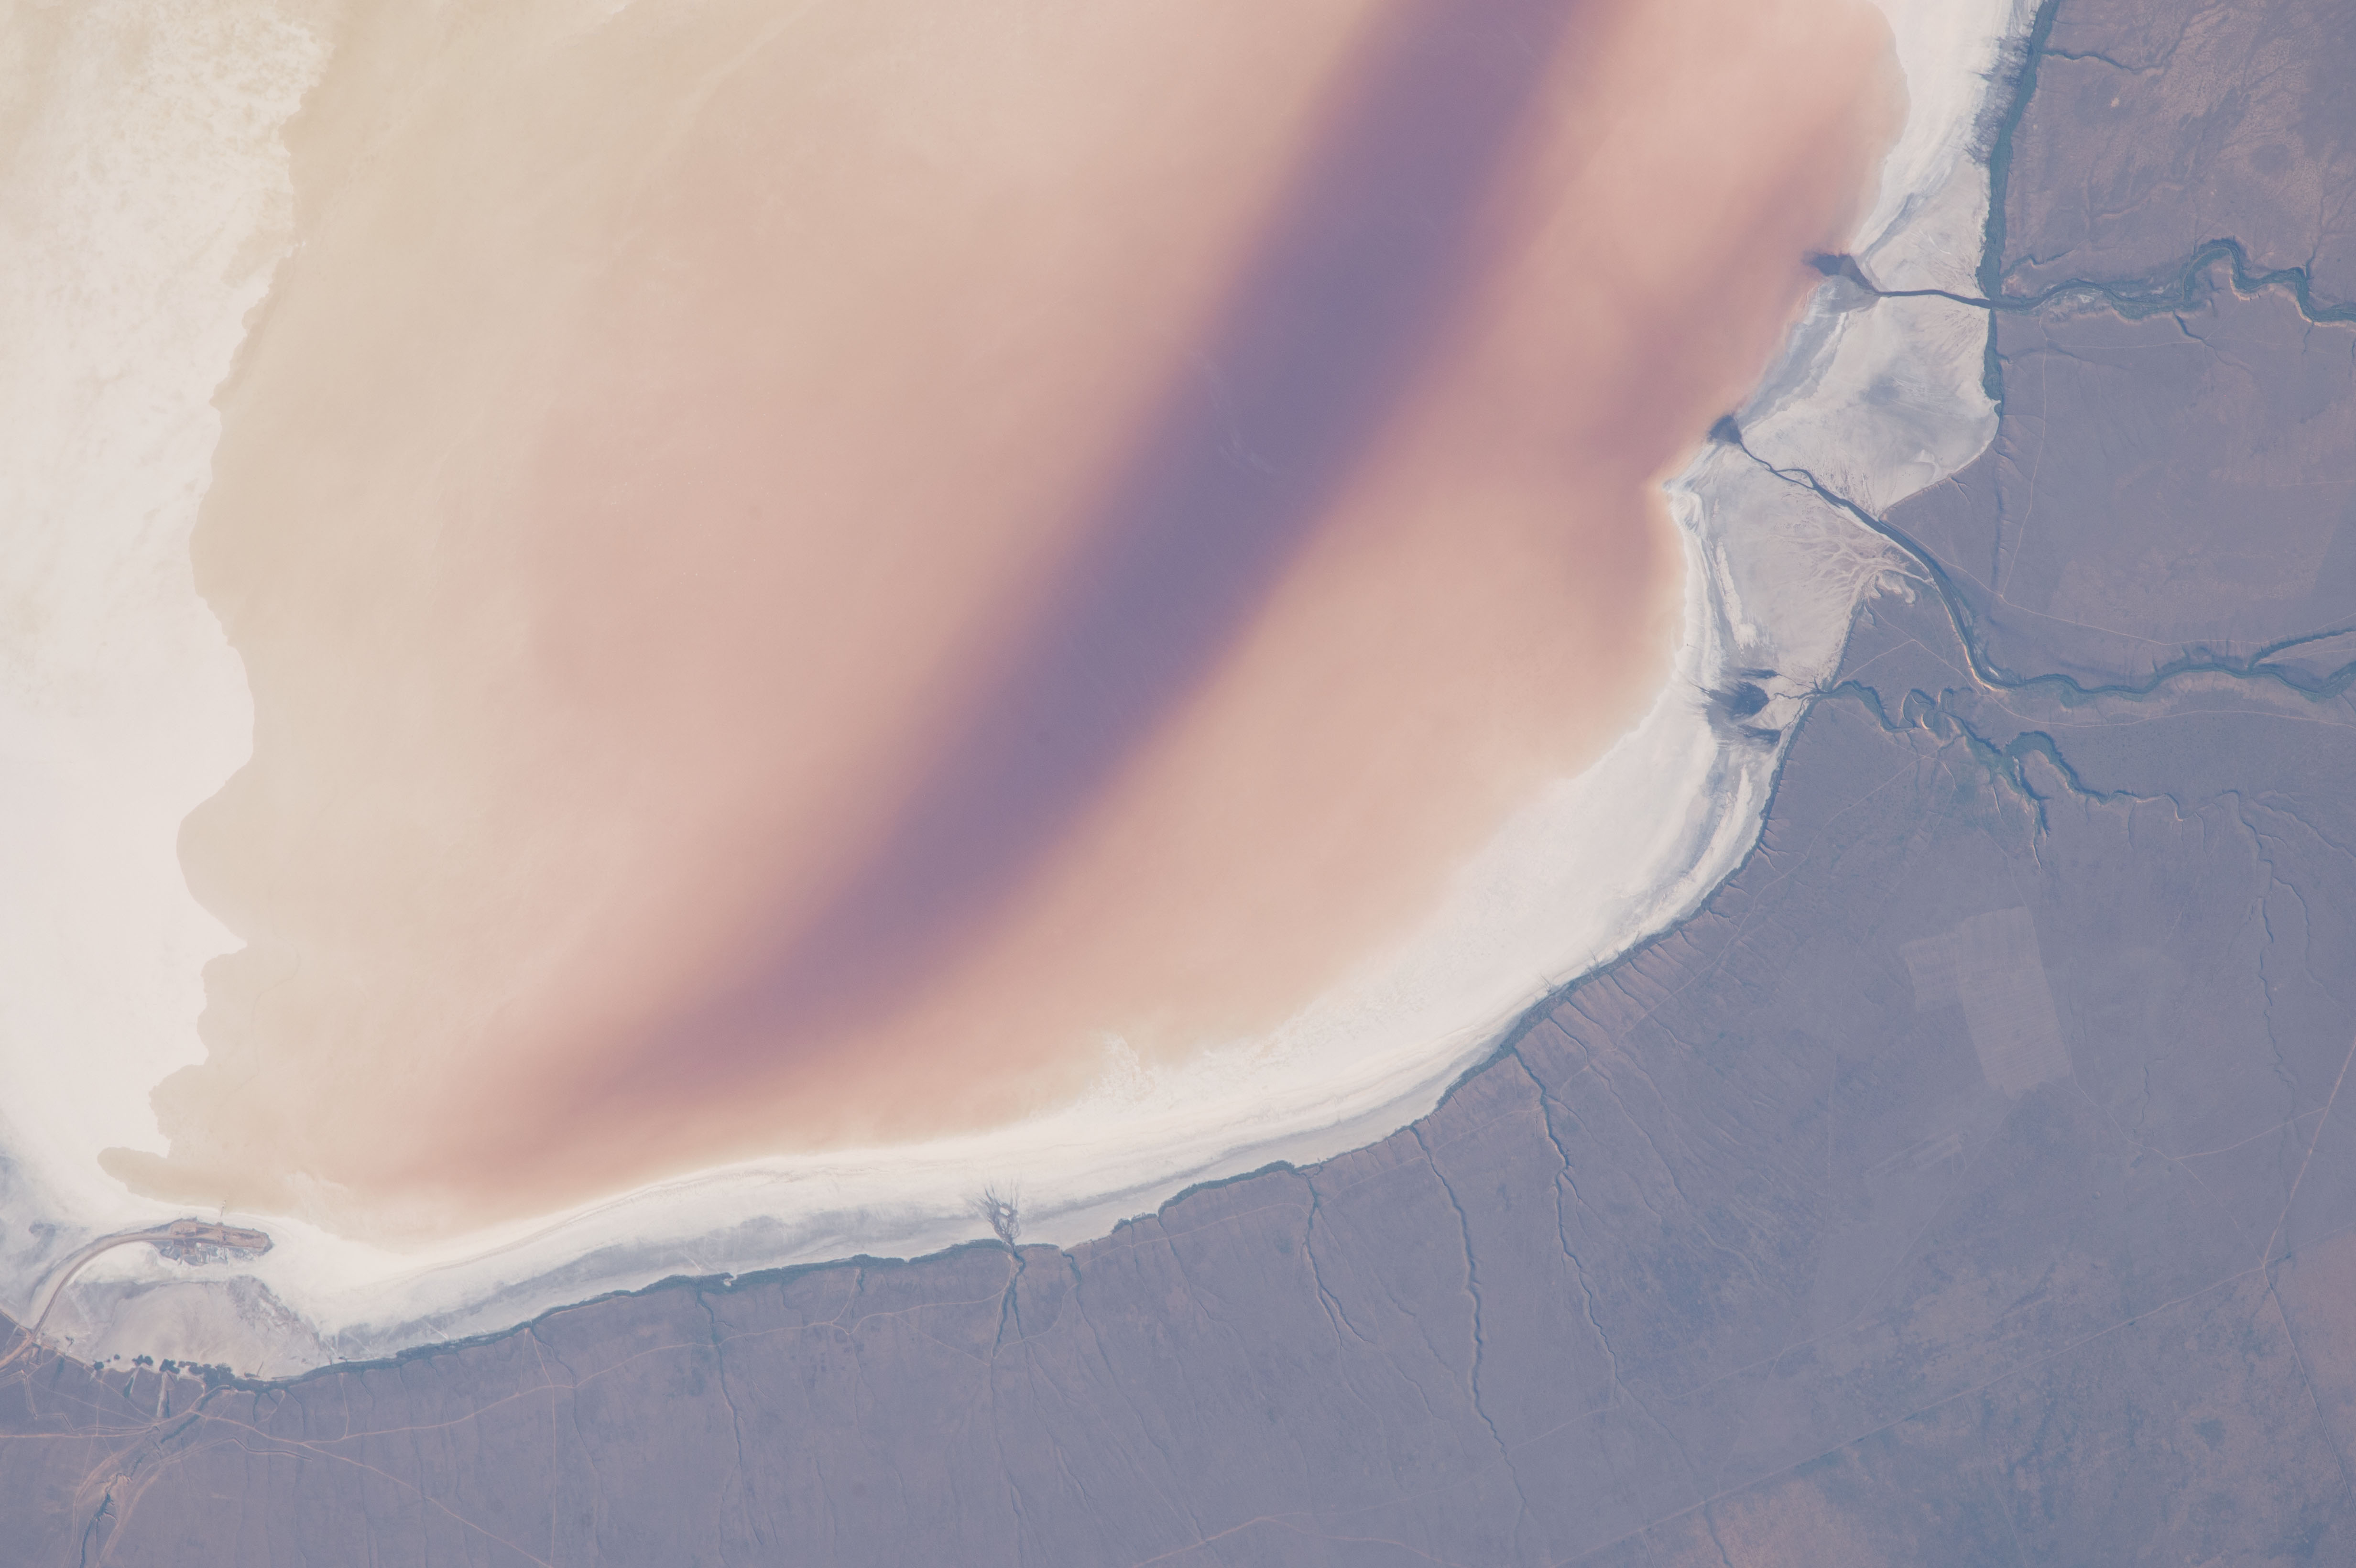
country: RUSSIAN FEDERATION
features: LAKE ELTON, ALGAE BLOOM, NORTHEASTERN SHORELINE, RAVINES, SMALL DELTAS
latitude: 49.2
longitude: 46.7
